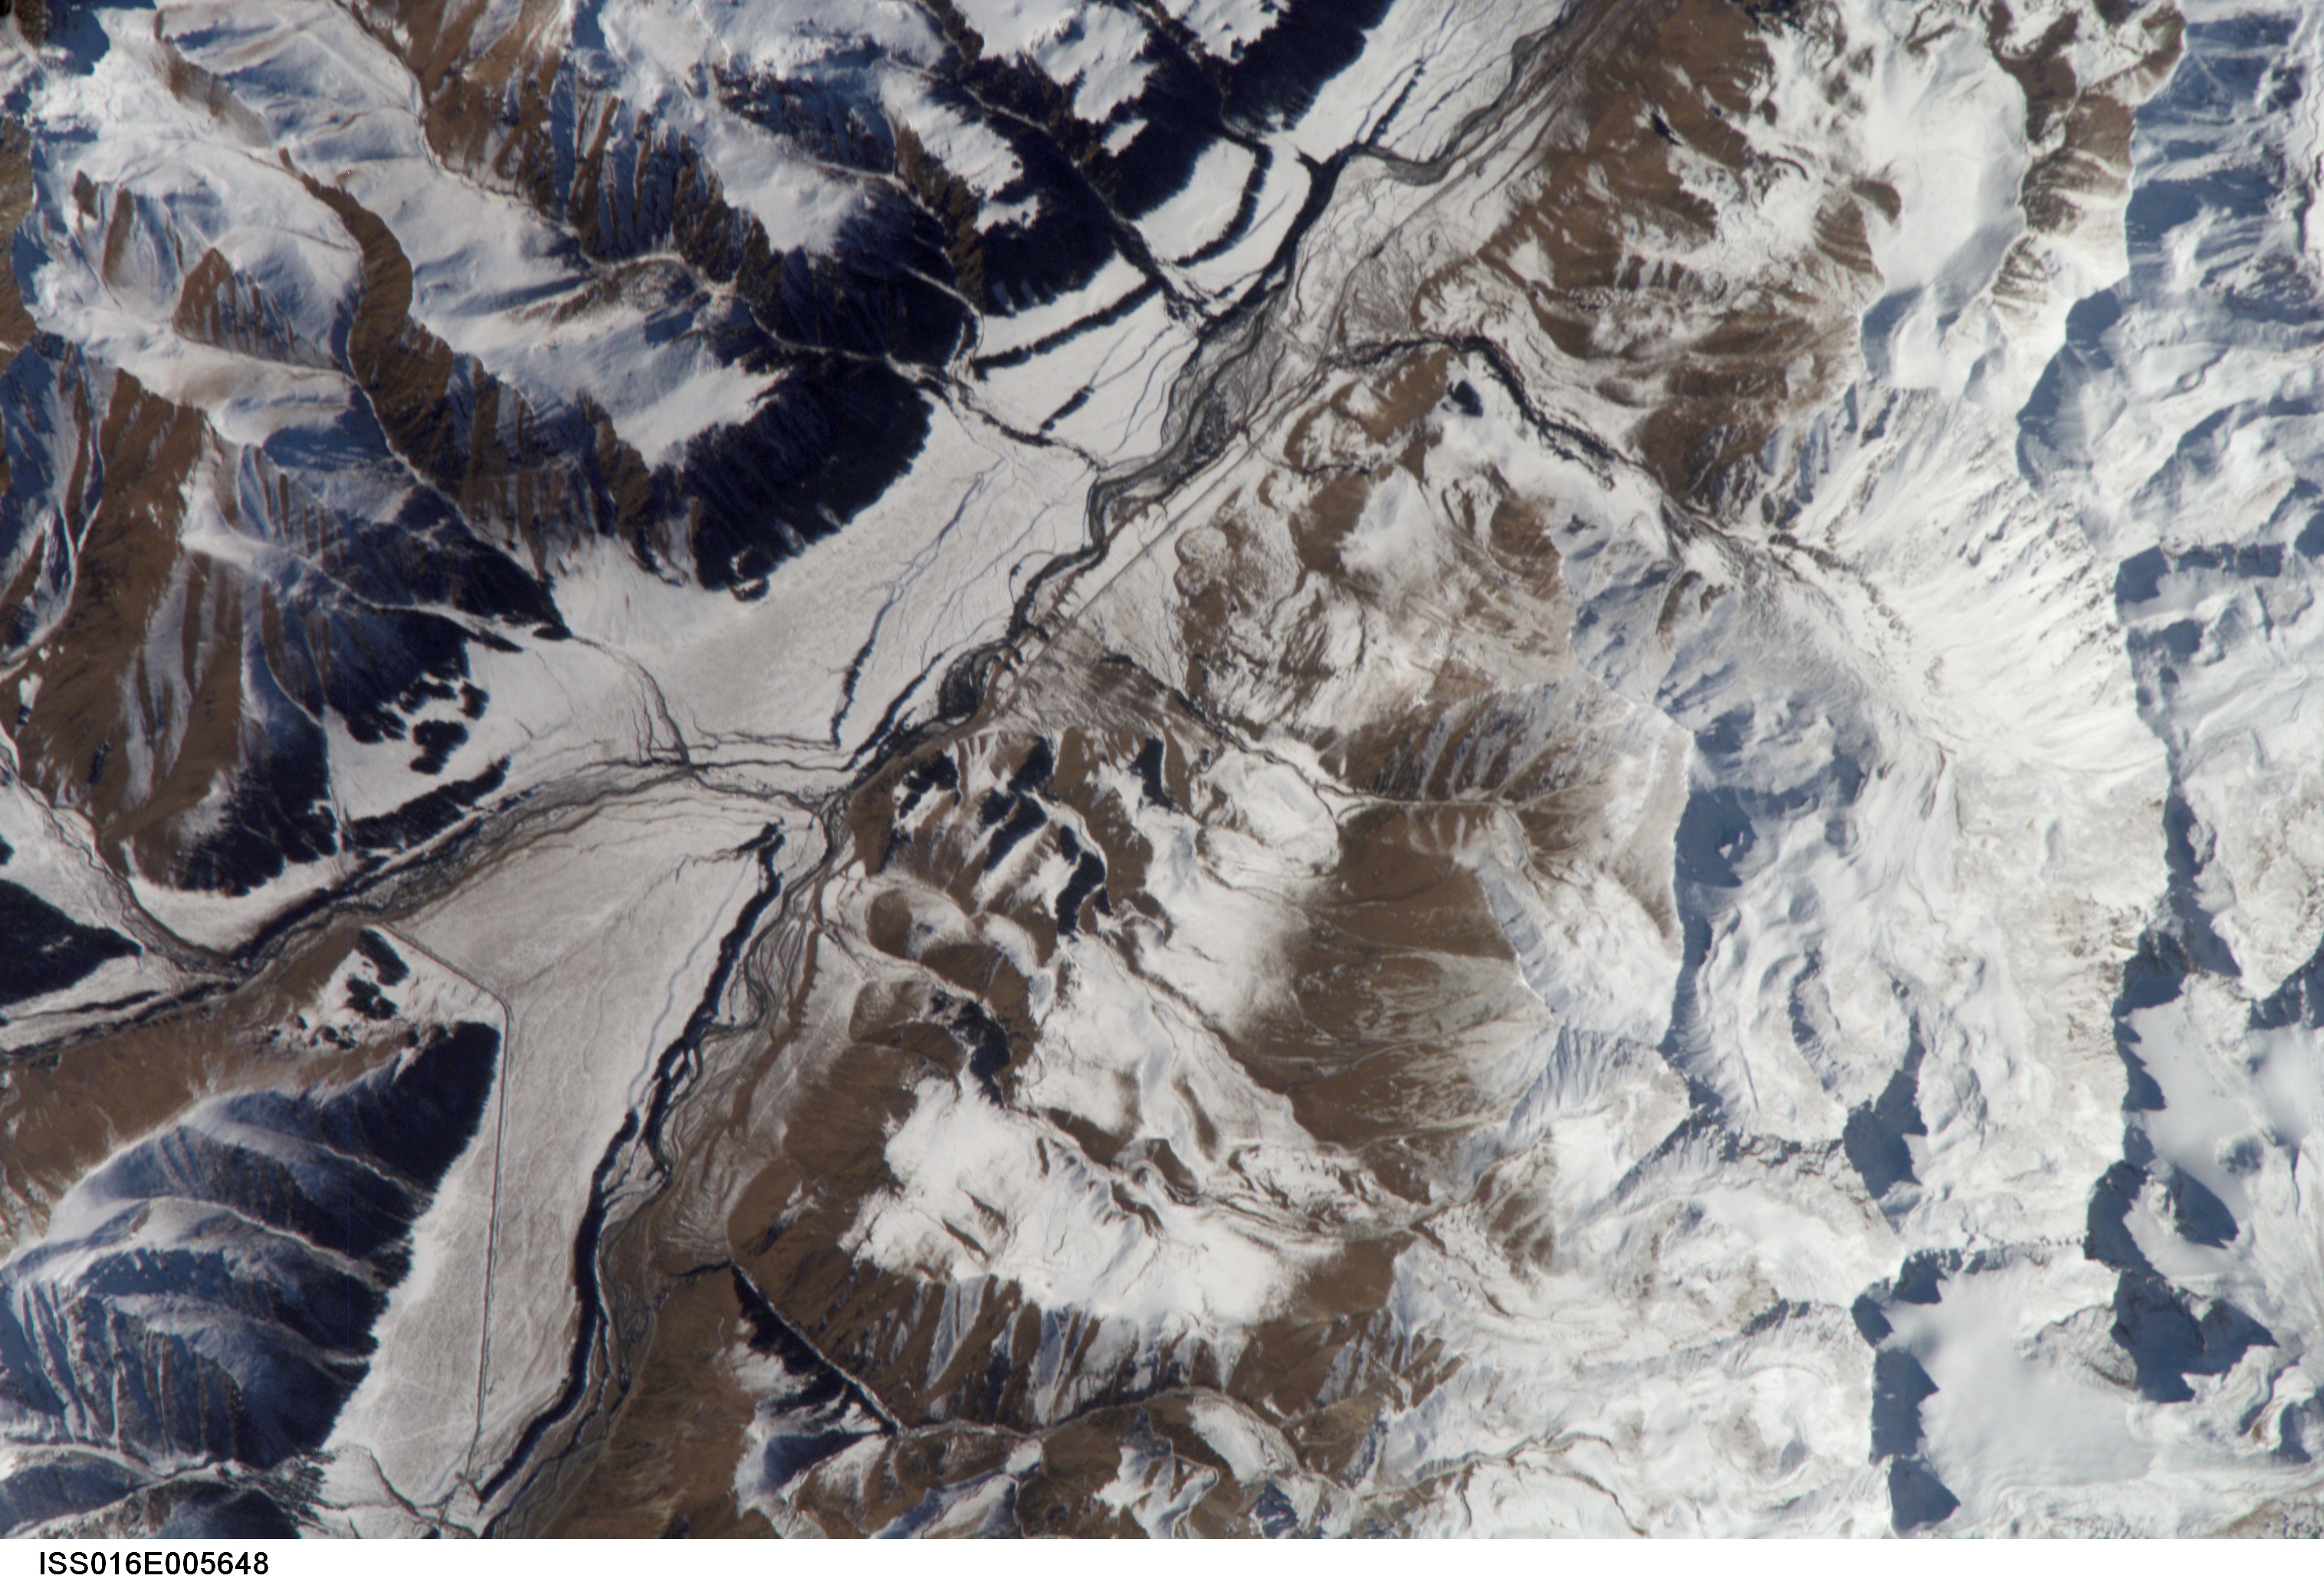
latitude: 43.7
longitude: 84.3
